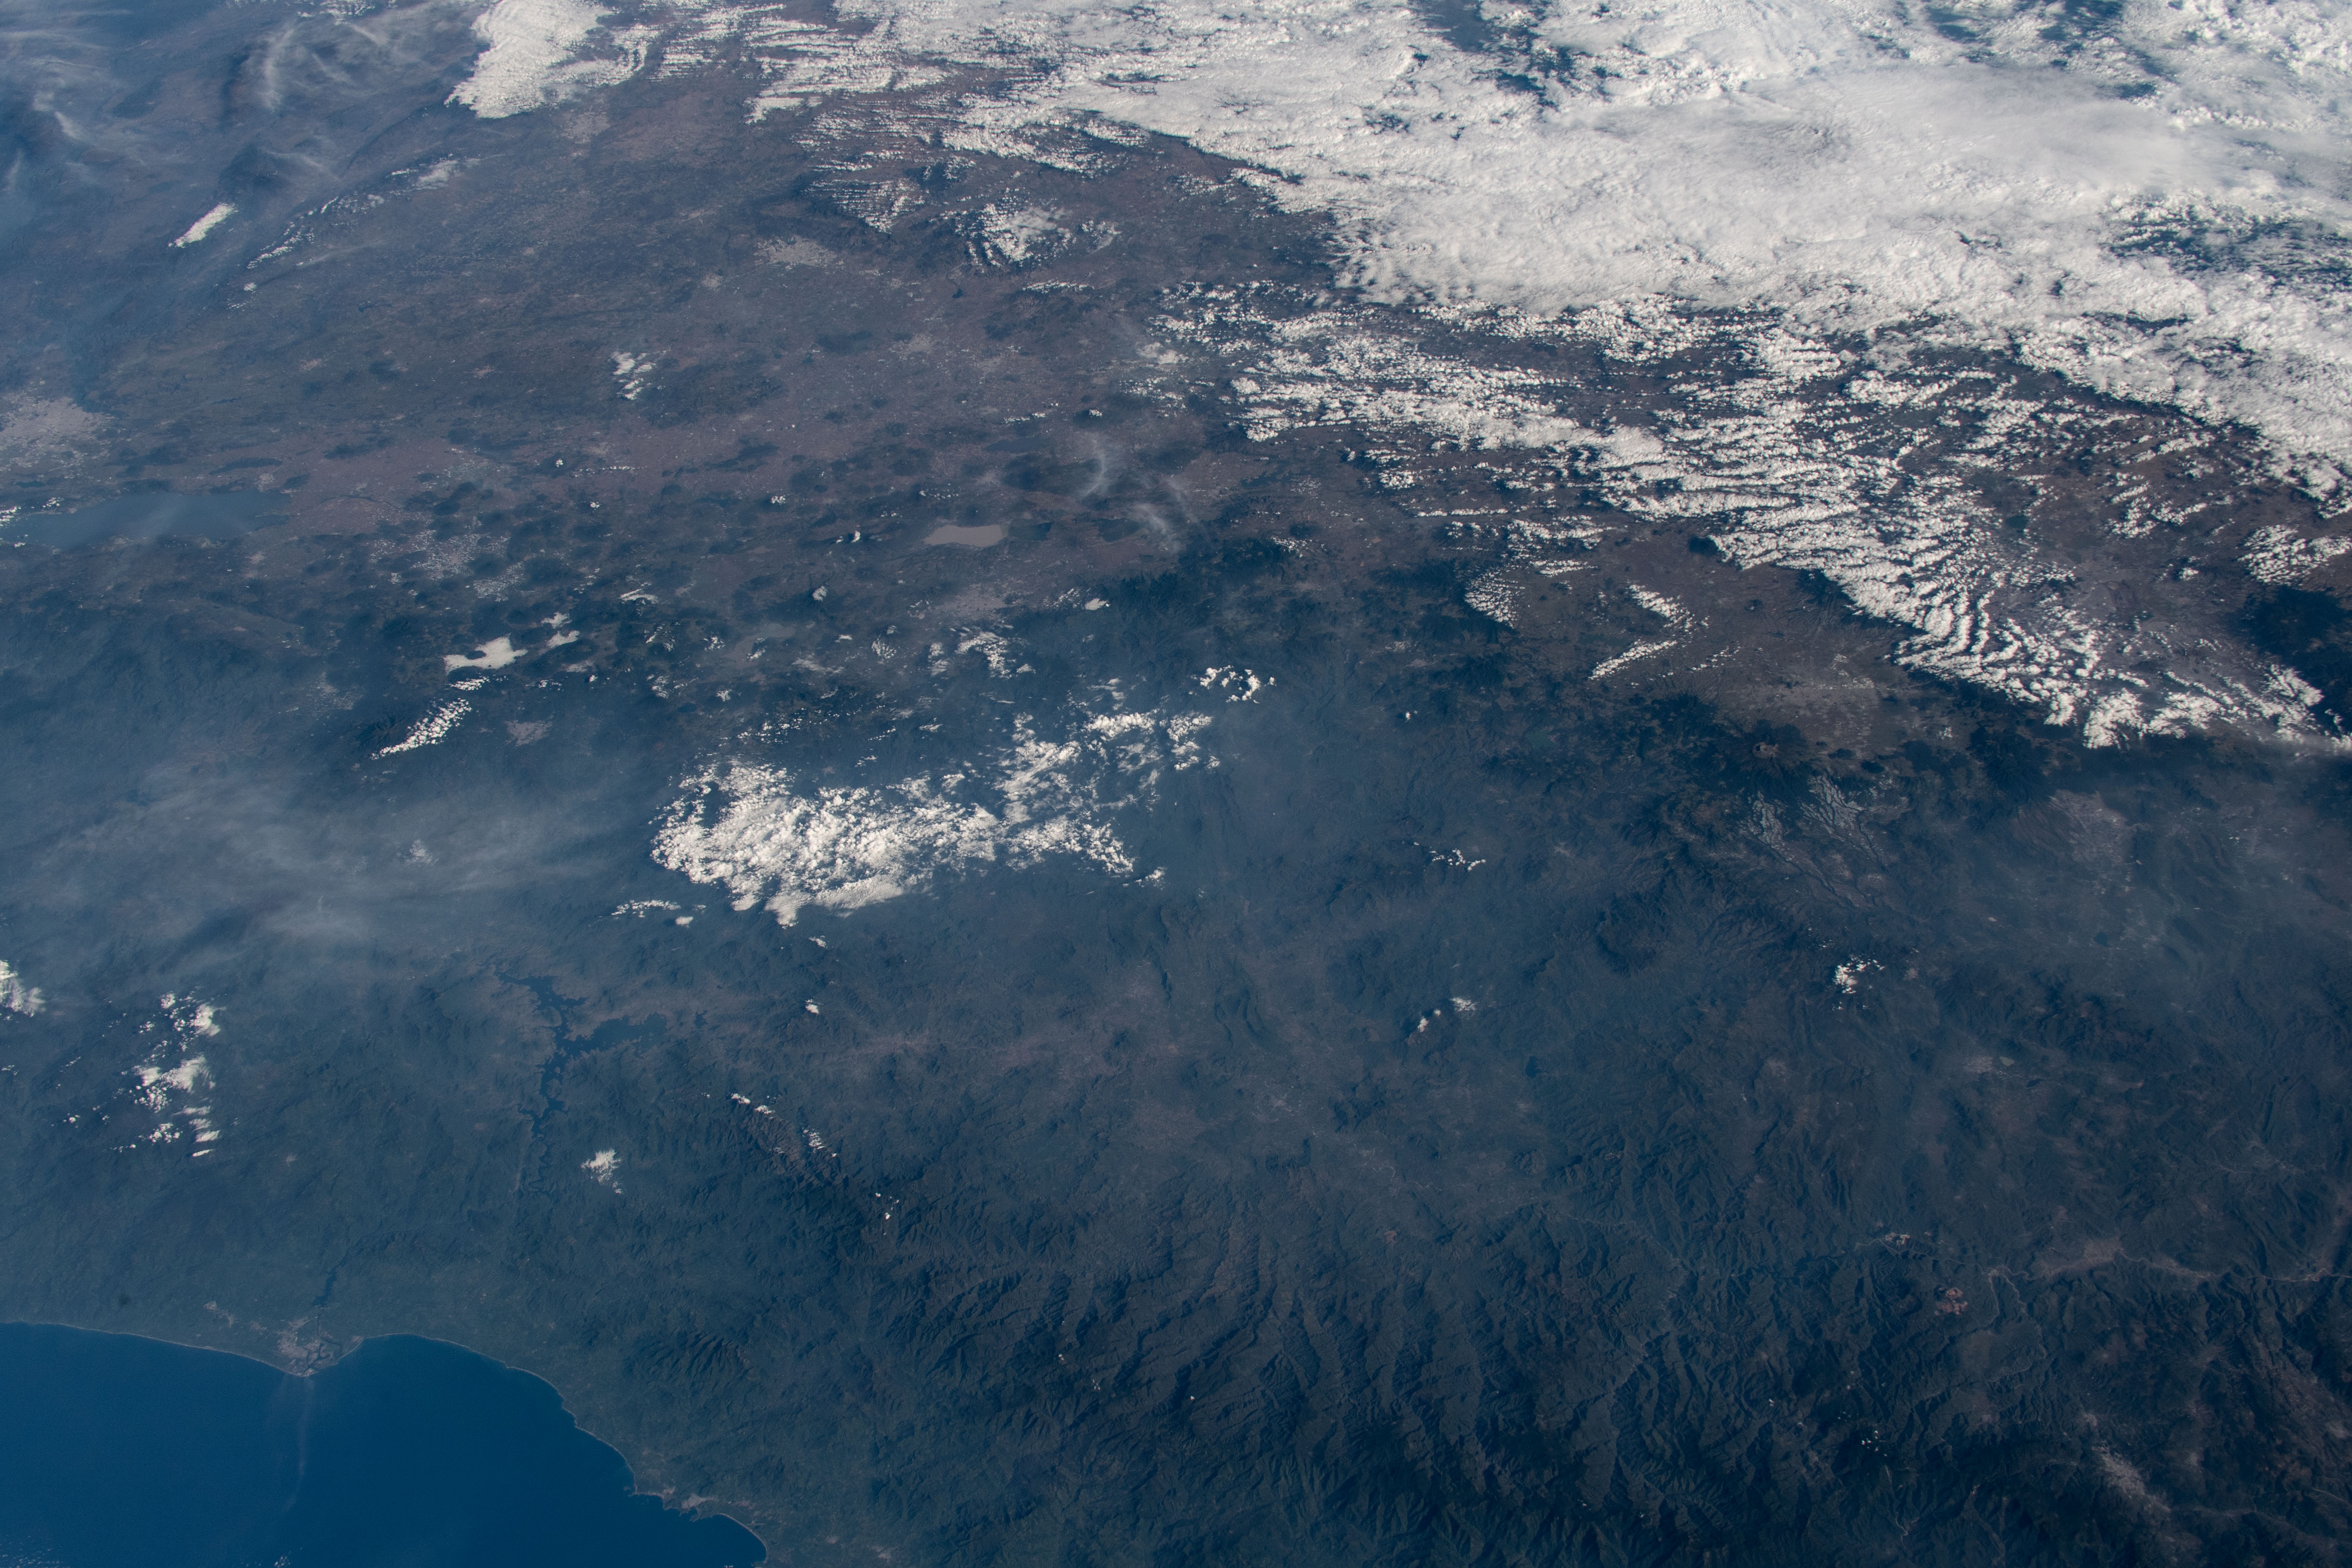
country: MEXICO
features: SIERRA MADRE DEL SUR MOUNTAINS, MEXICO
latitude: 19.0
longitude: -100.5
